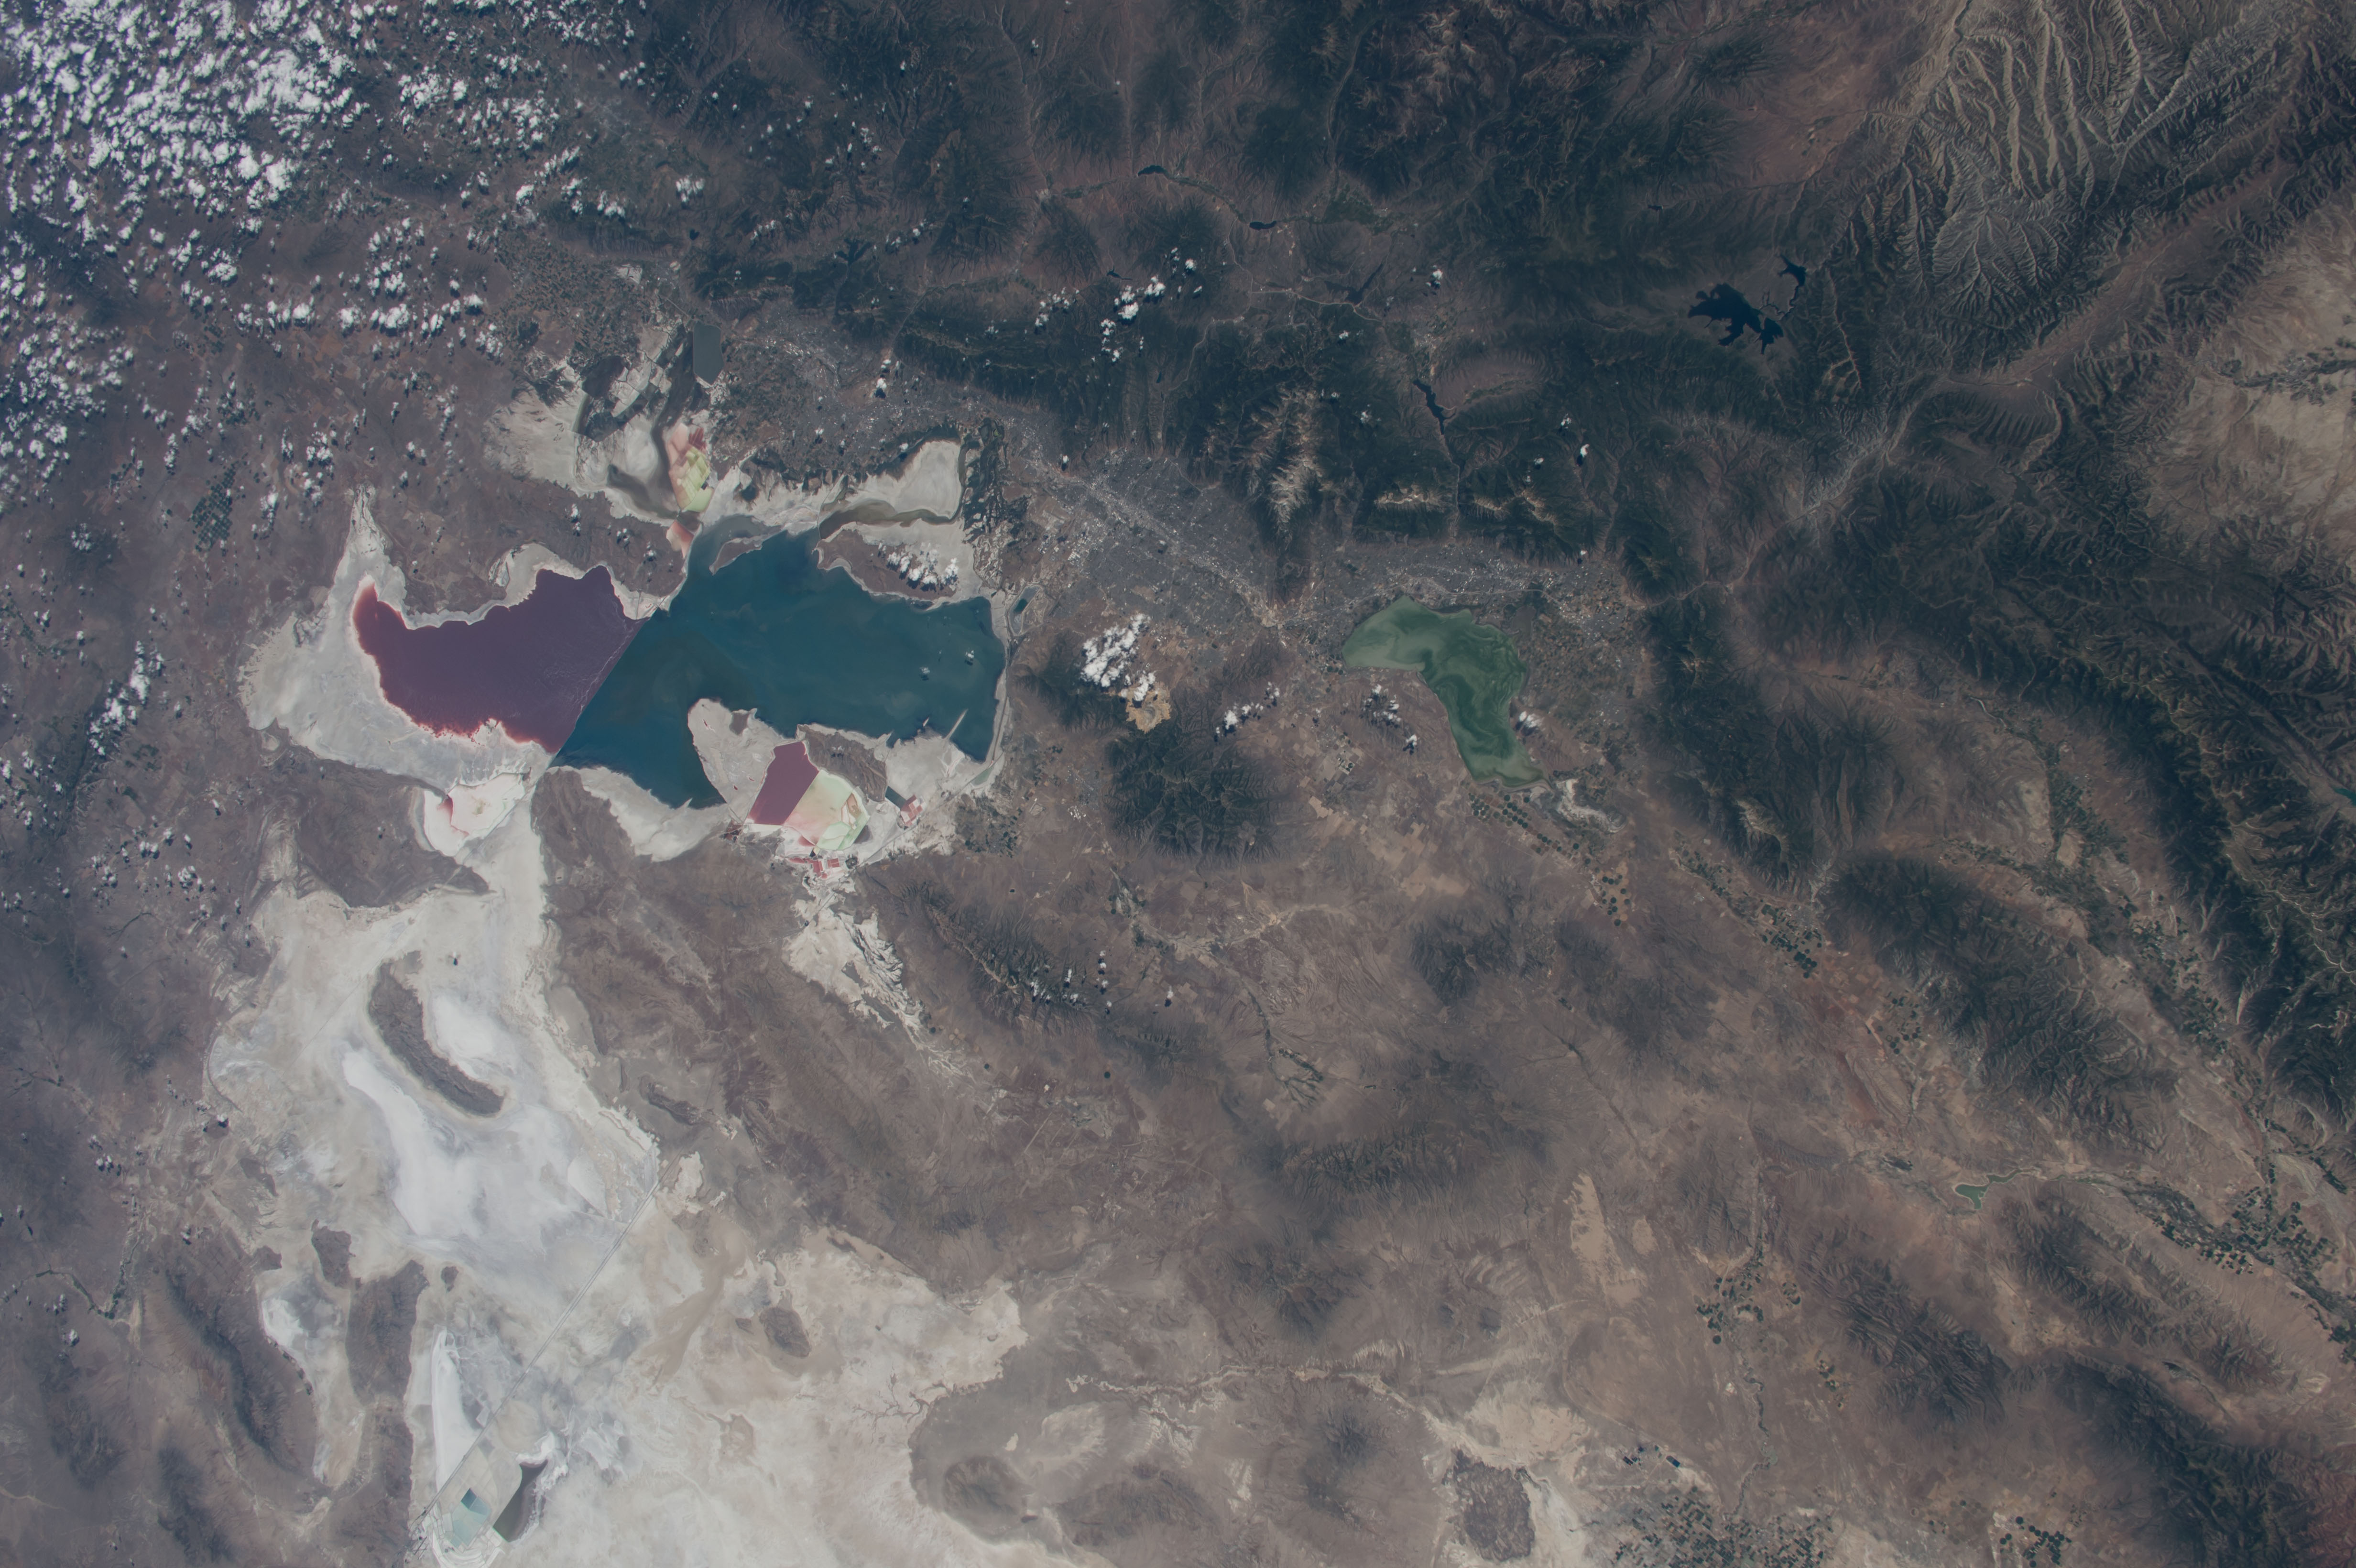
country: USA-UTAH
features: SALT LAKE CITY, LAKE UTAH, GREAT SALT LAKE, FLAT TOP MOUNTAIN, SALT FLATS
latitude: 40.5
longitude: -112.0
